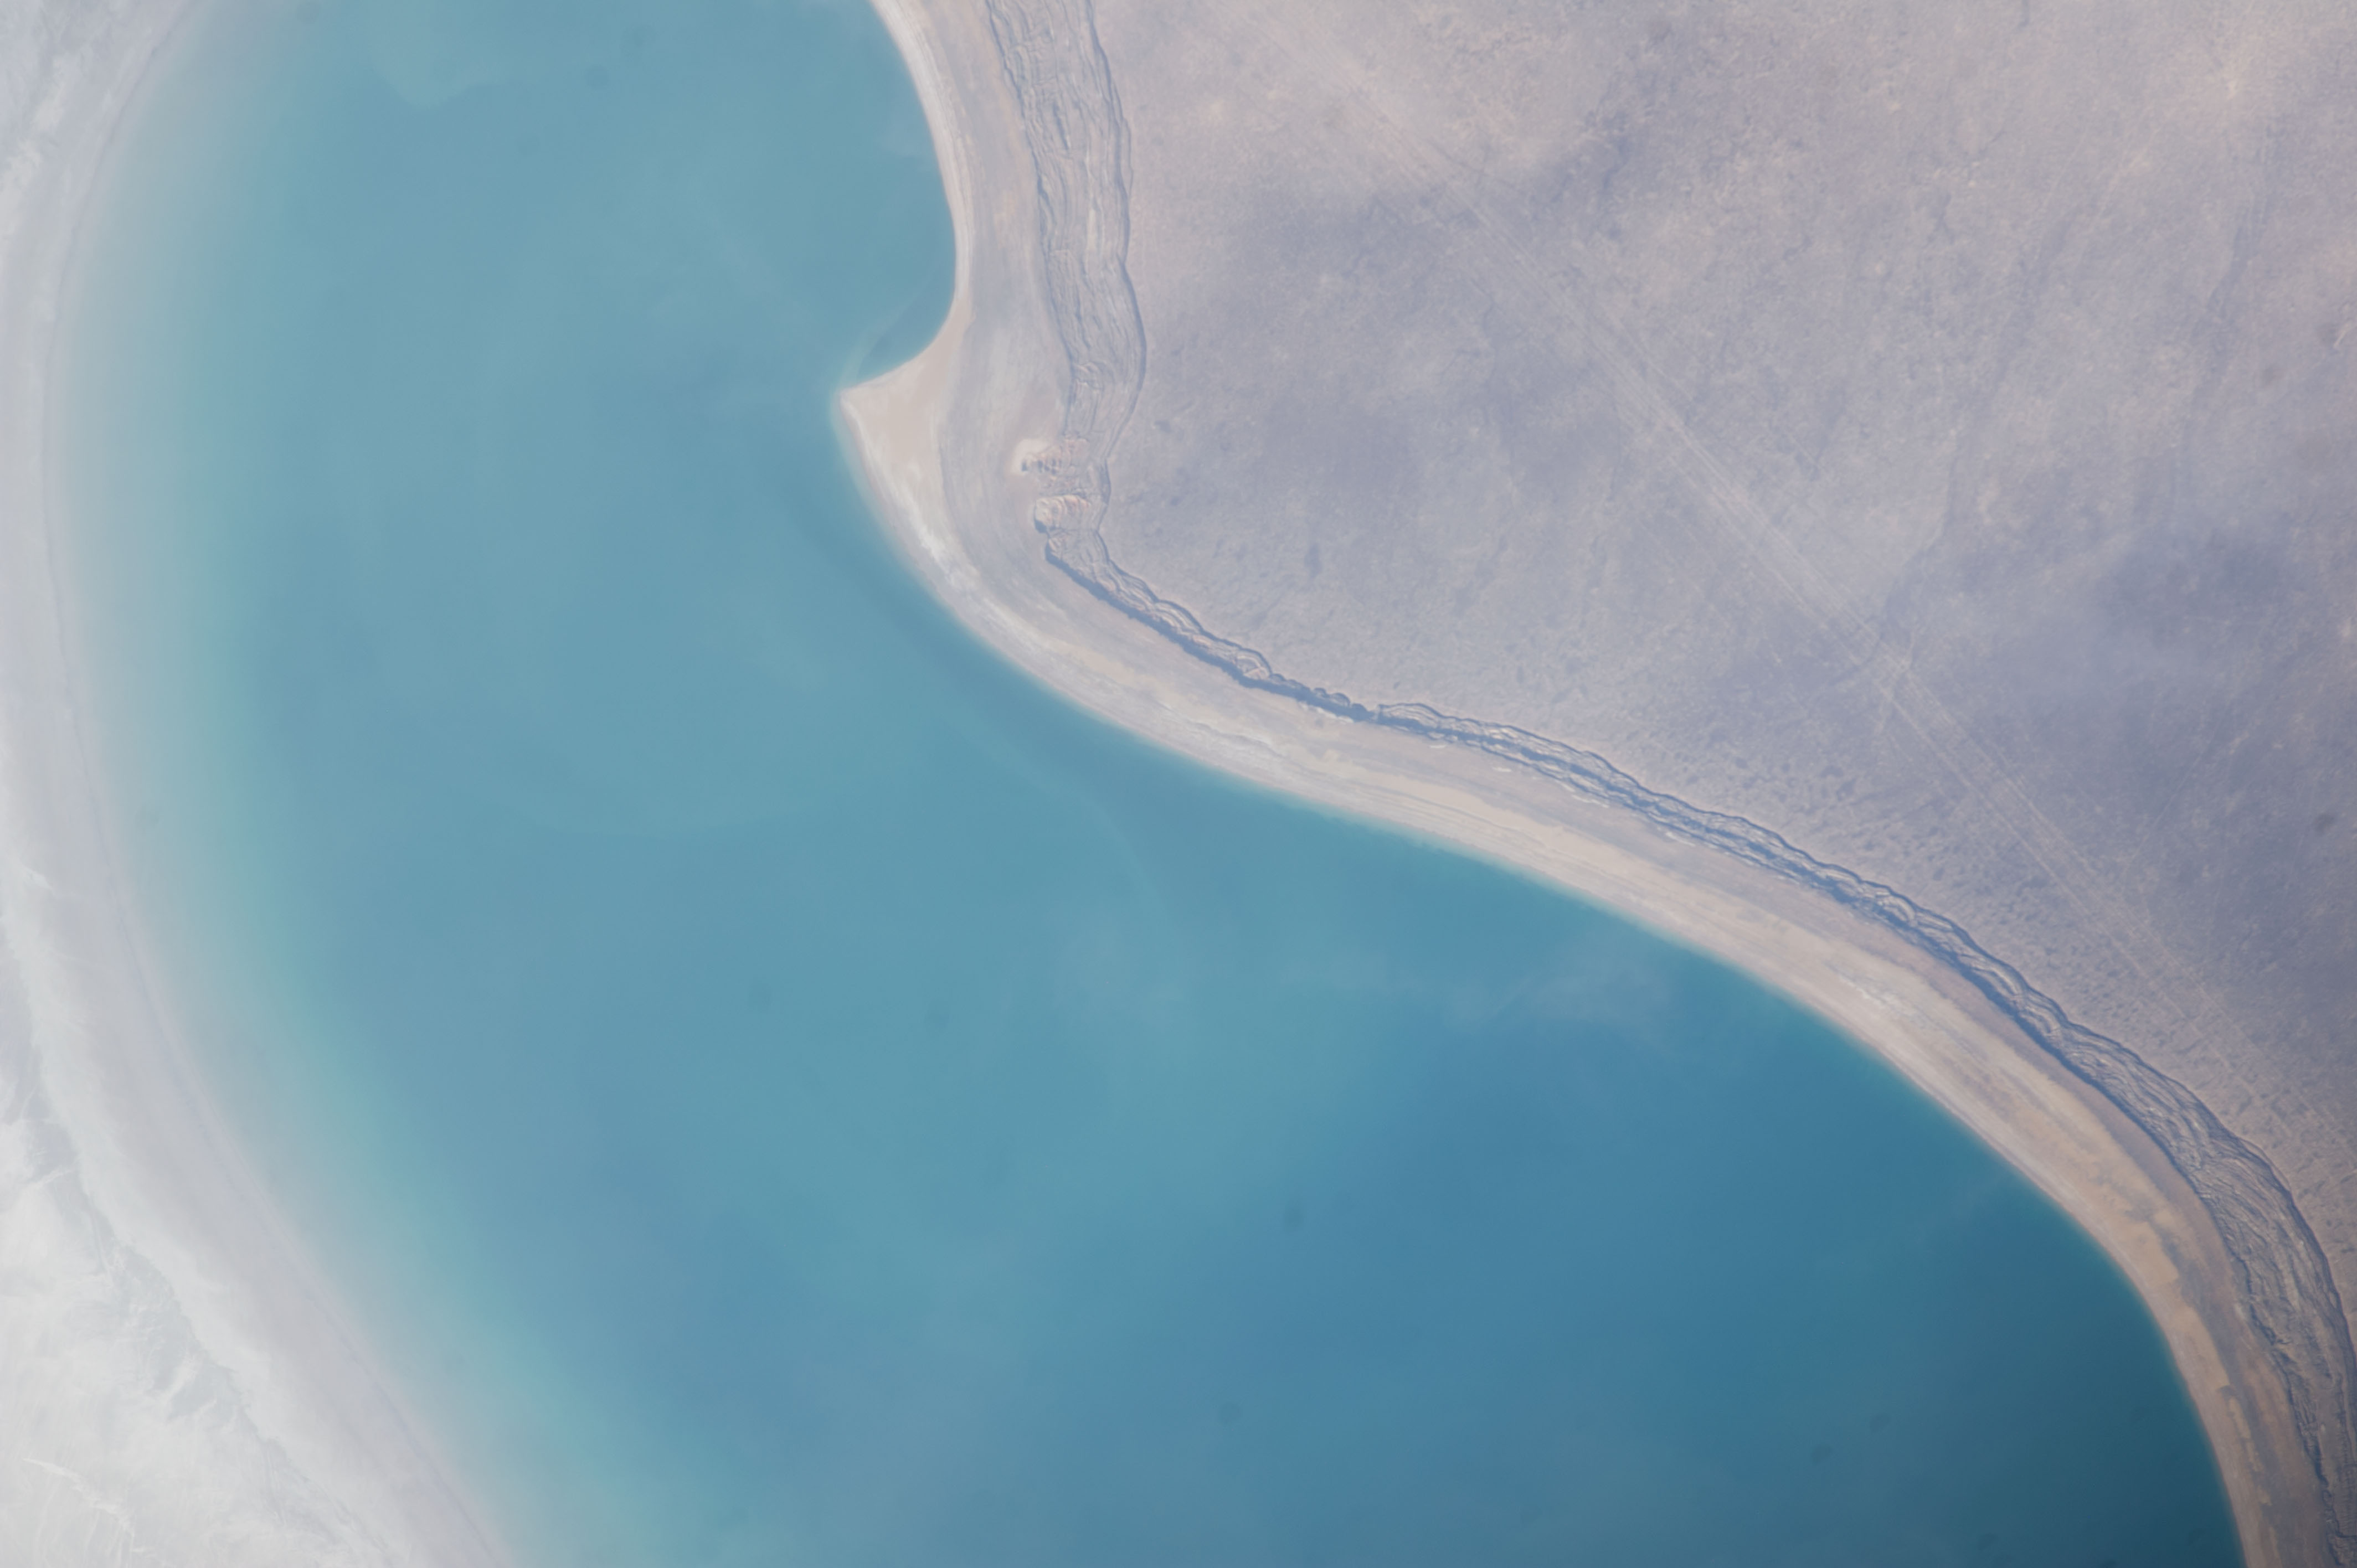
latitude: 44.6
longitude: 58.3
